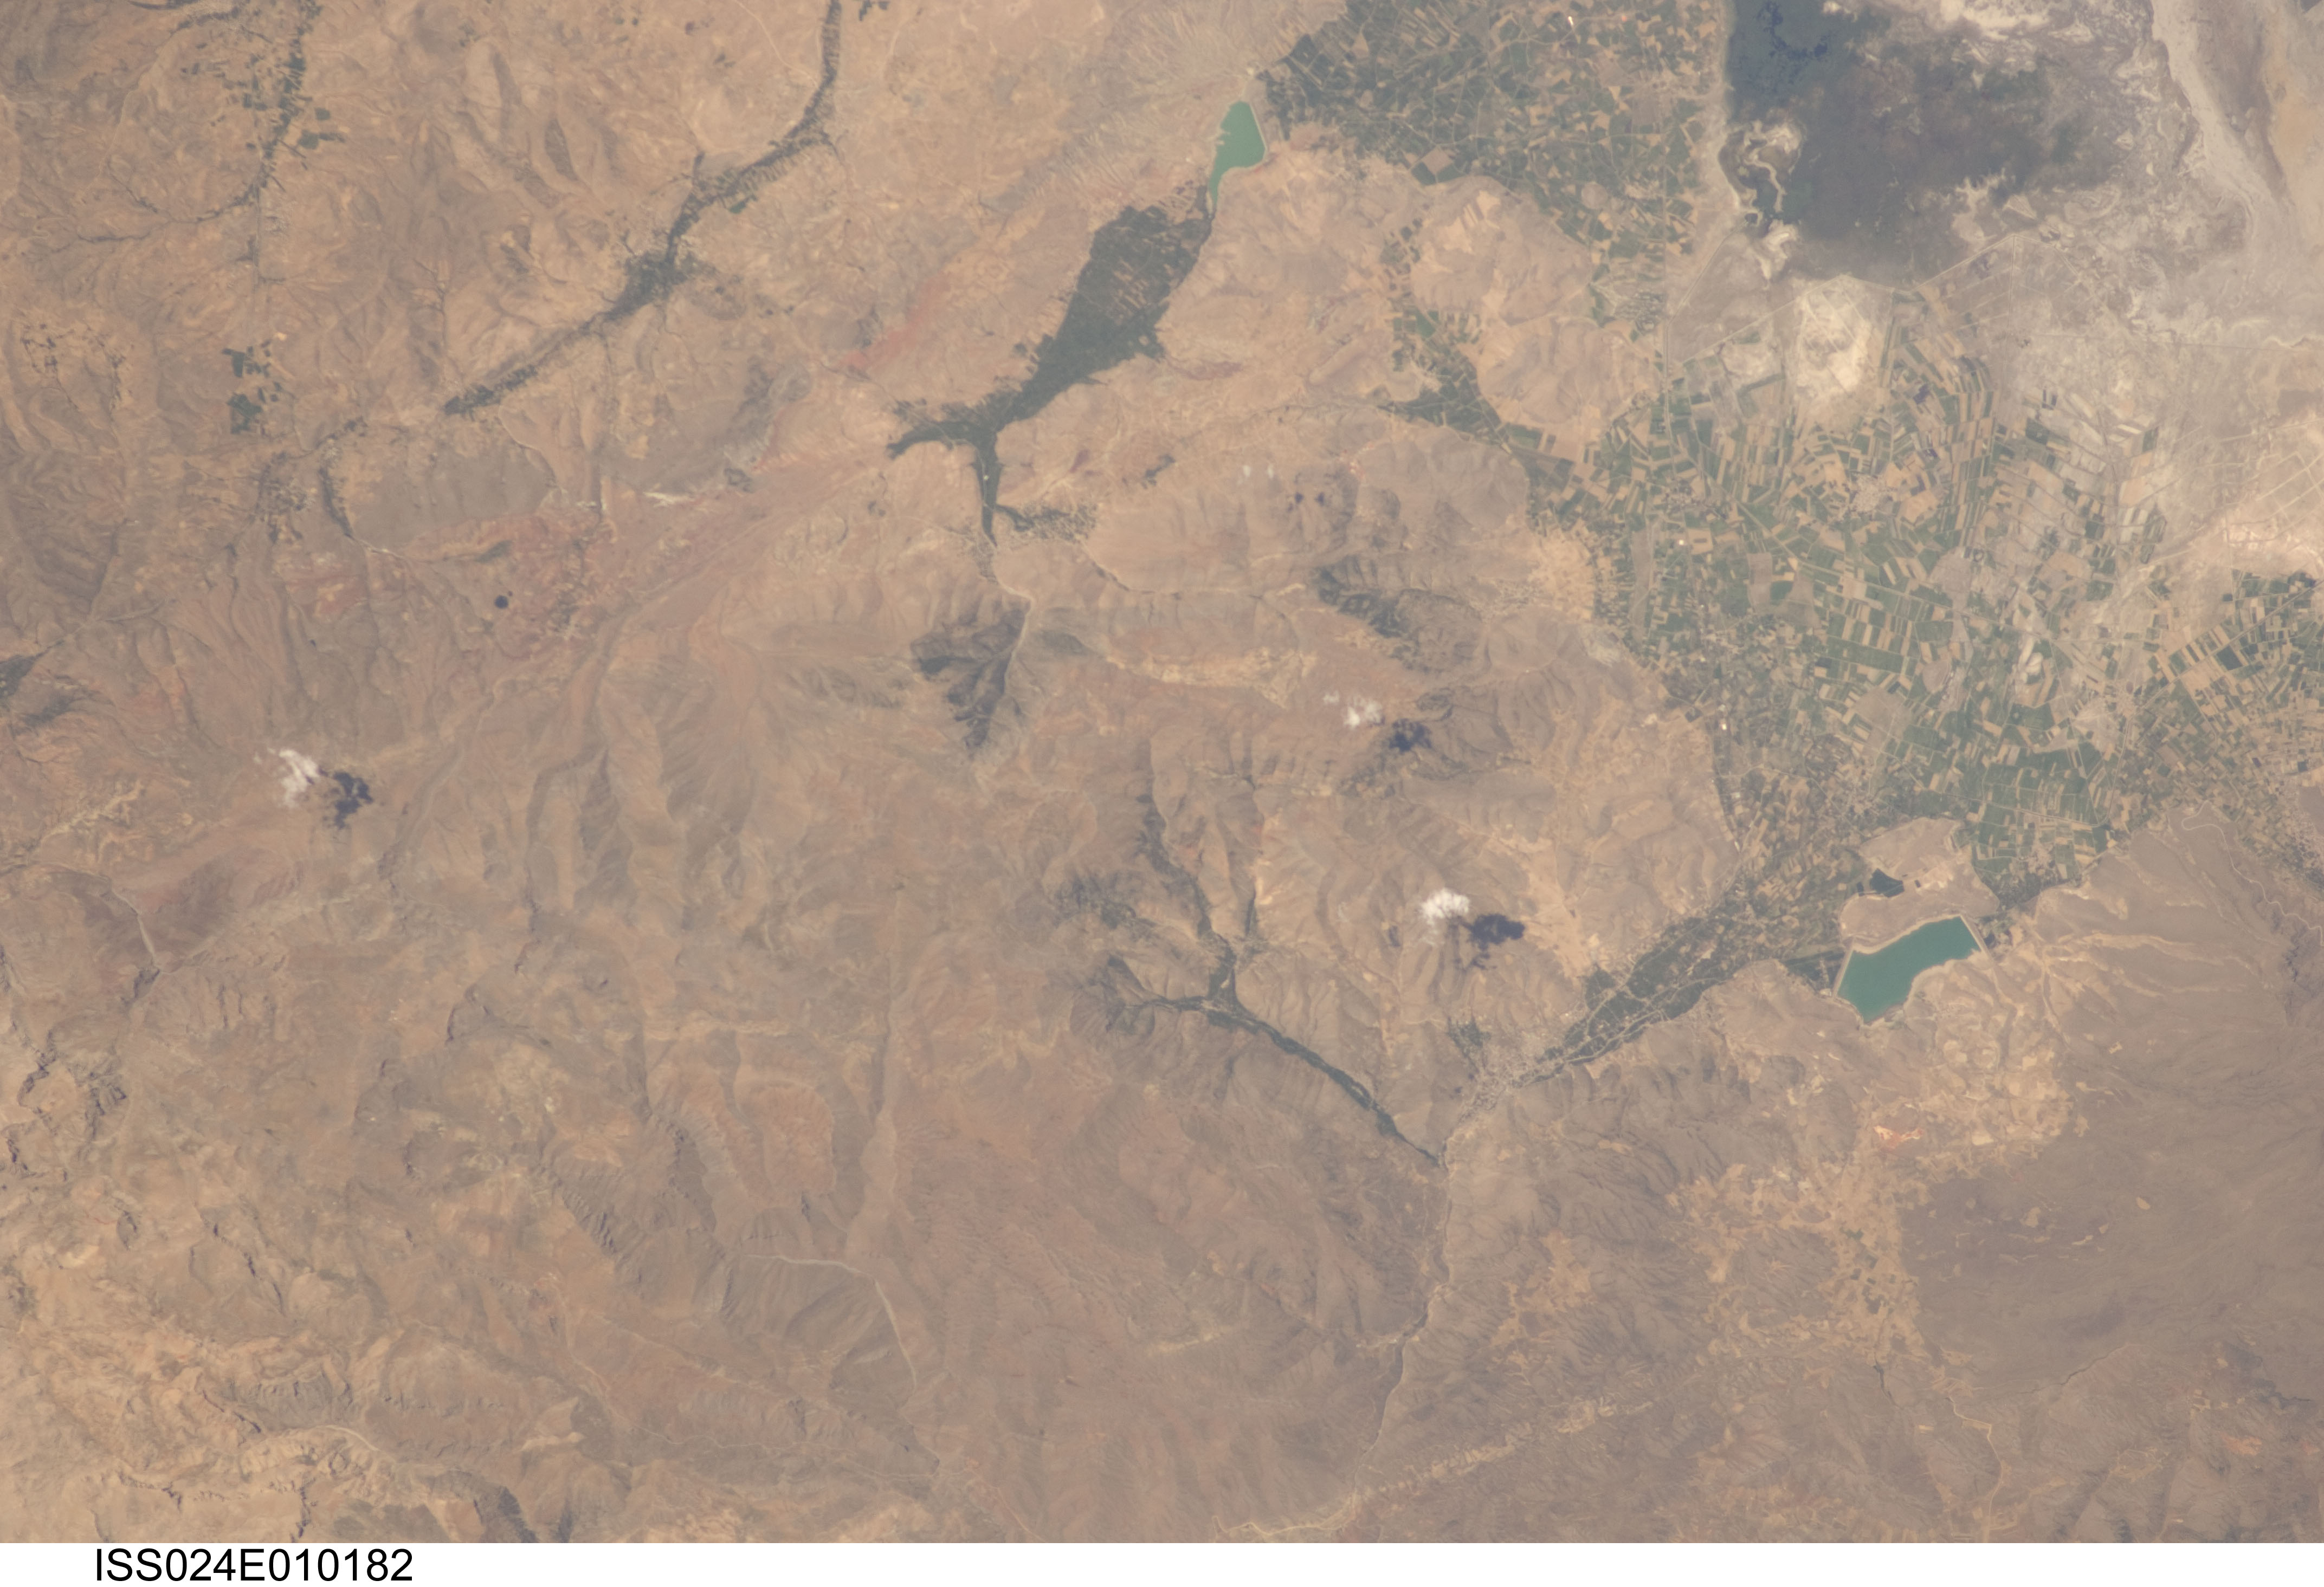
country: TURKEY
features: YAHYALI, AGCASAR RES., MTS., AGR.
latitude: 38.1
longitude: 35.3
